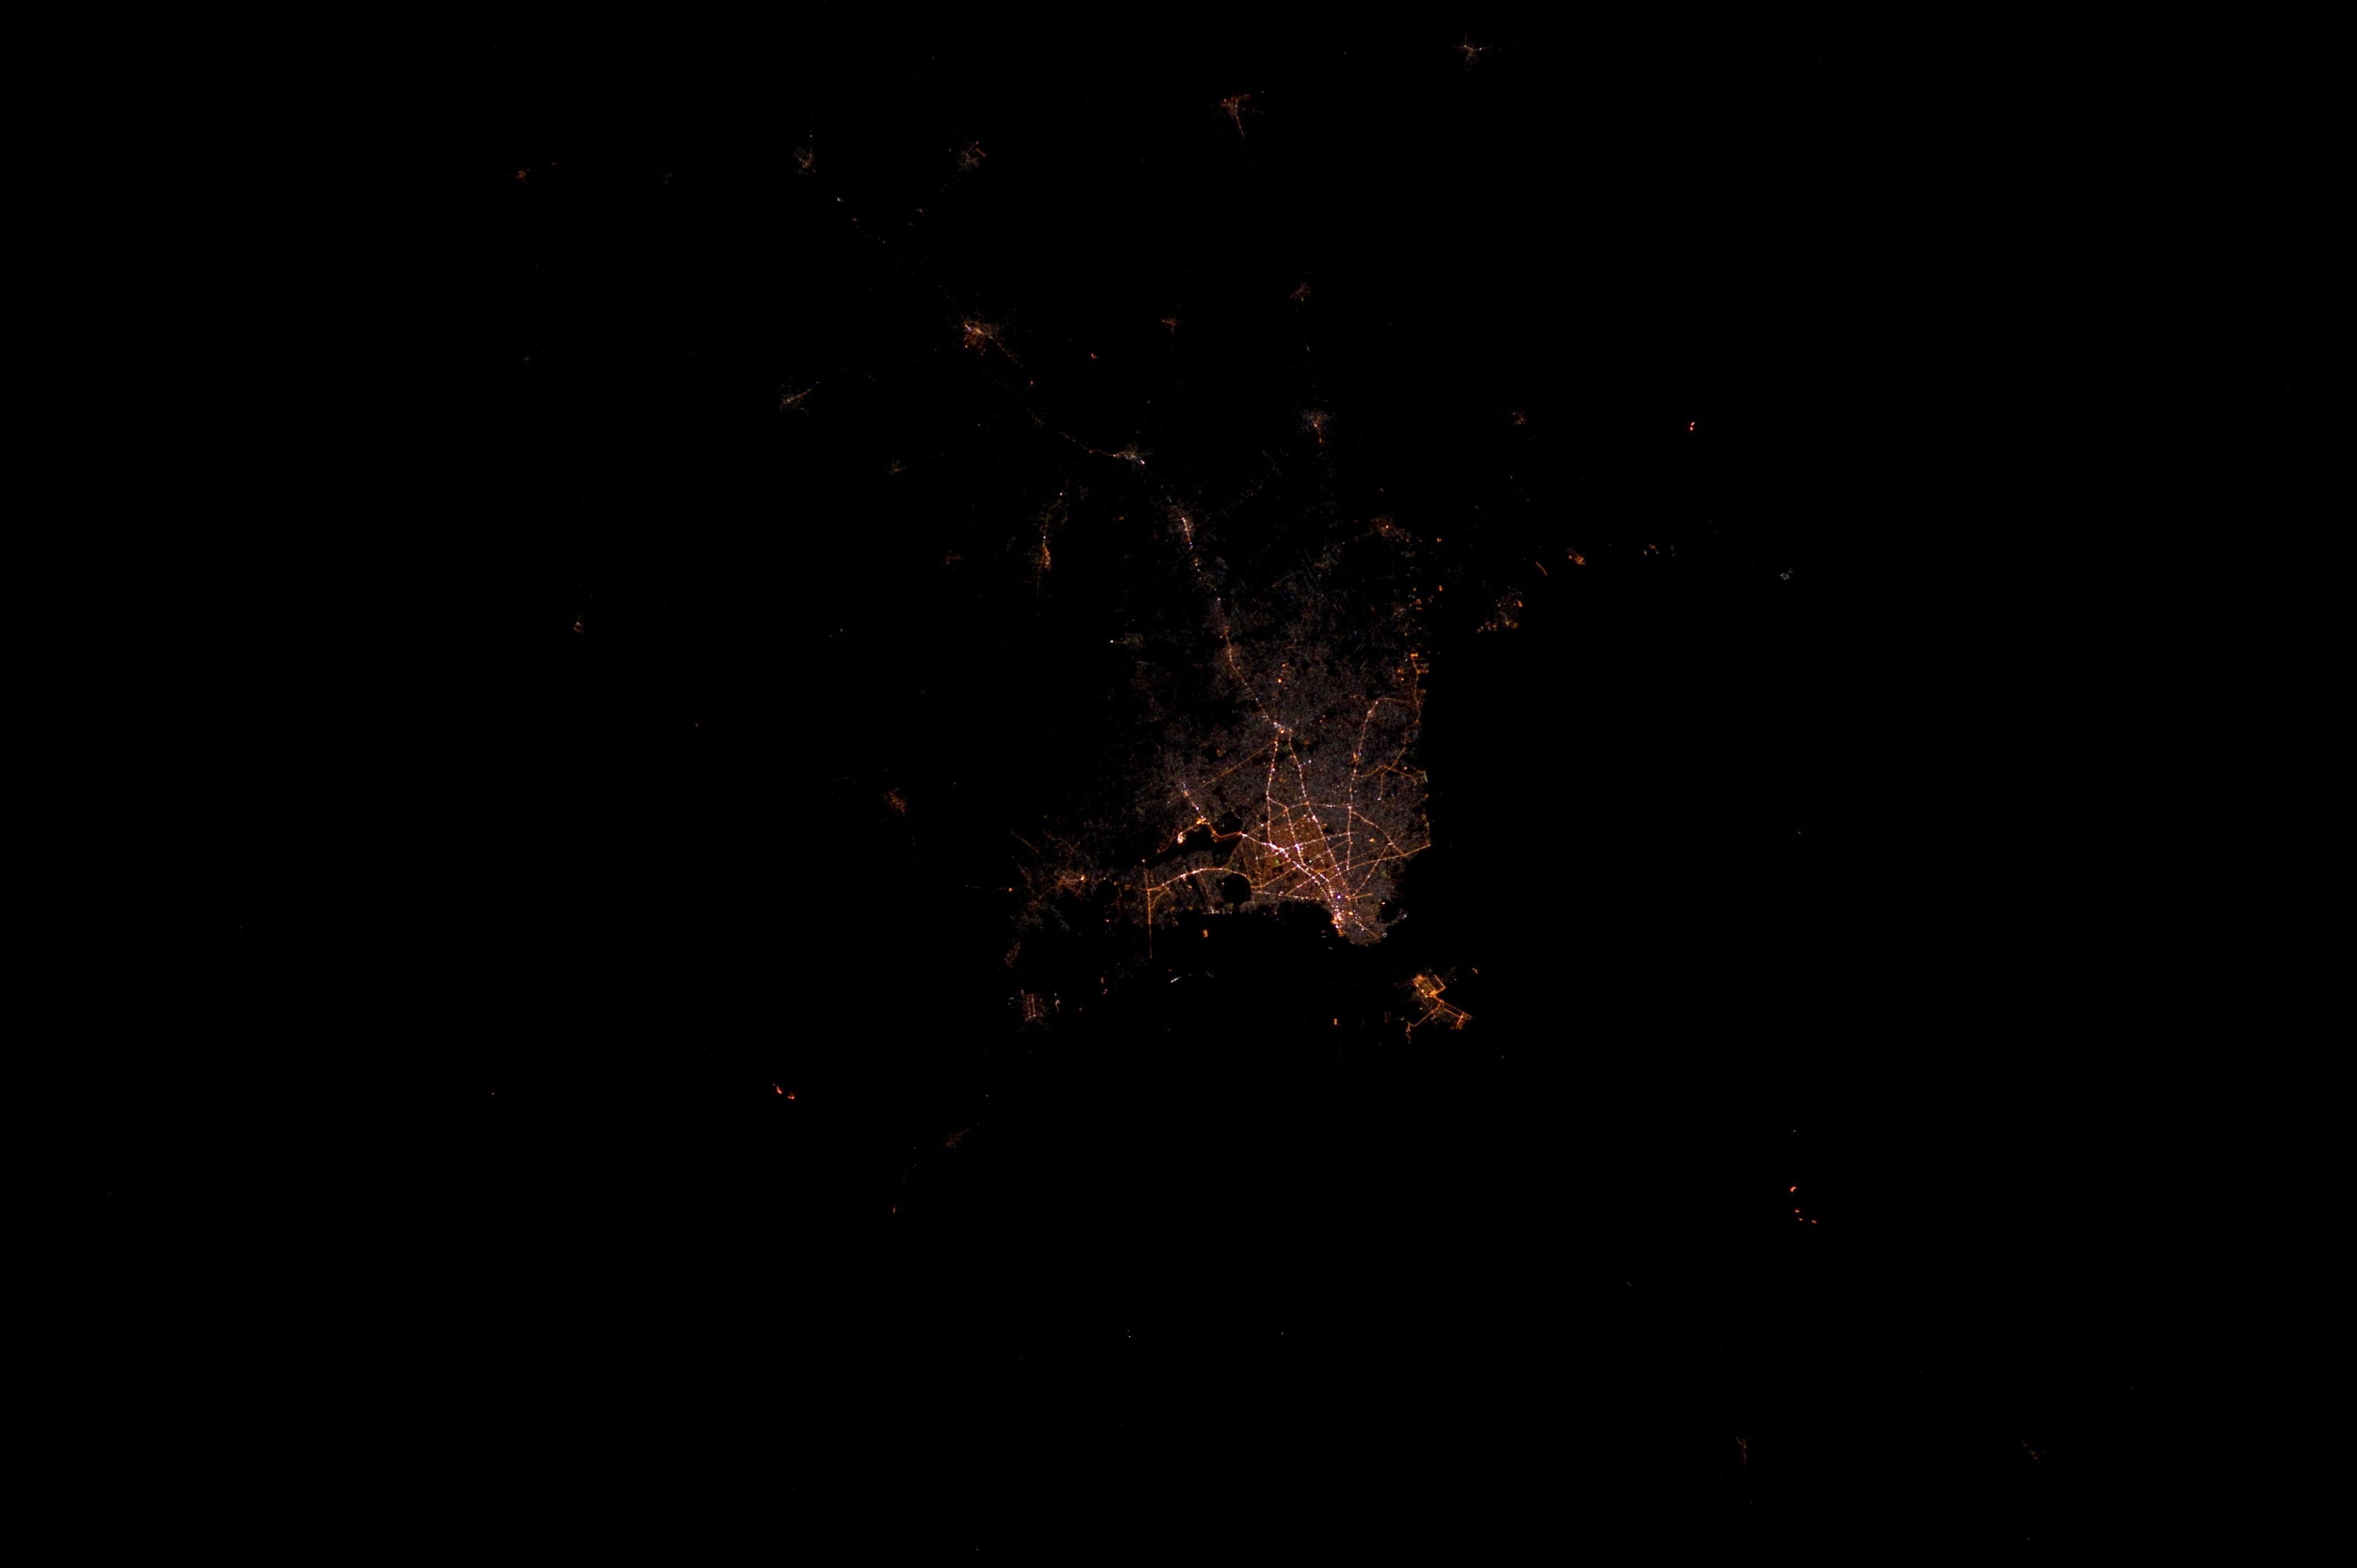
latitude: -25.3
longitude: -57.6
